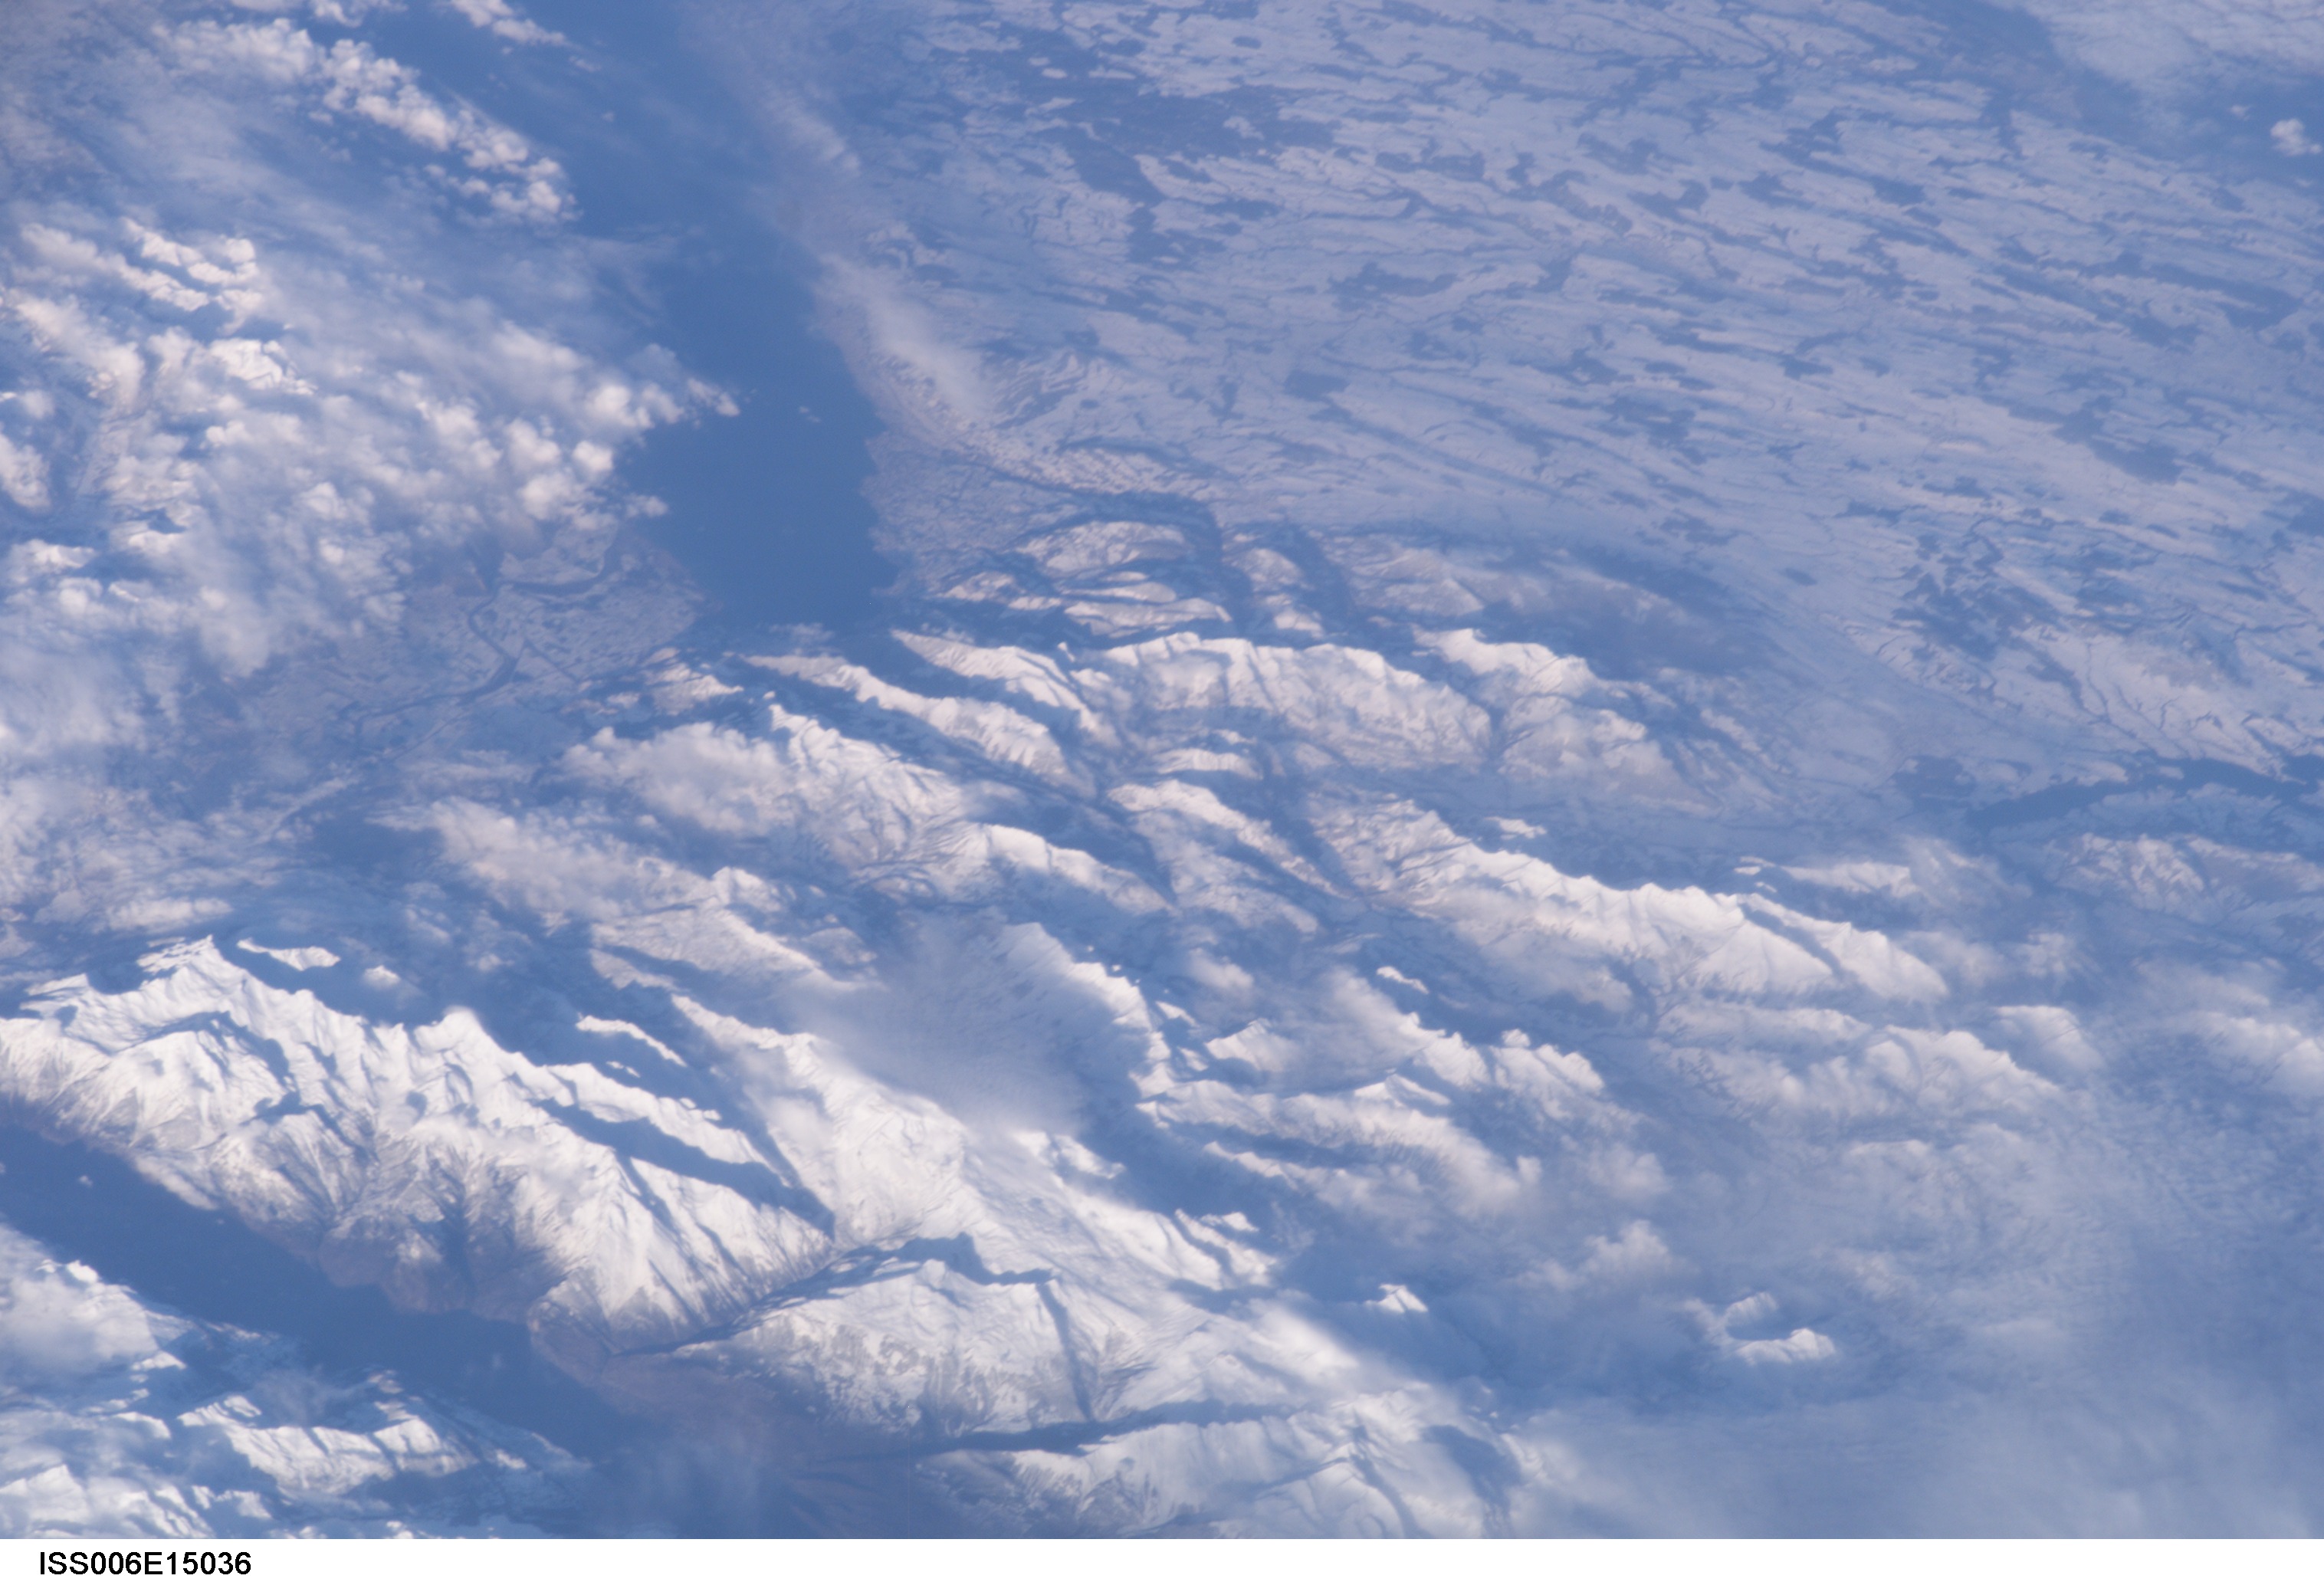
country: SWITZERLAND
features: LAKE GENEVA, RHONE RIVER, ALPS, SNOW
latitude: 46.5
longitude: 7.0
